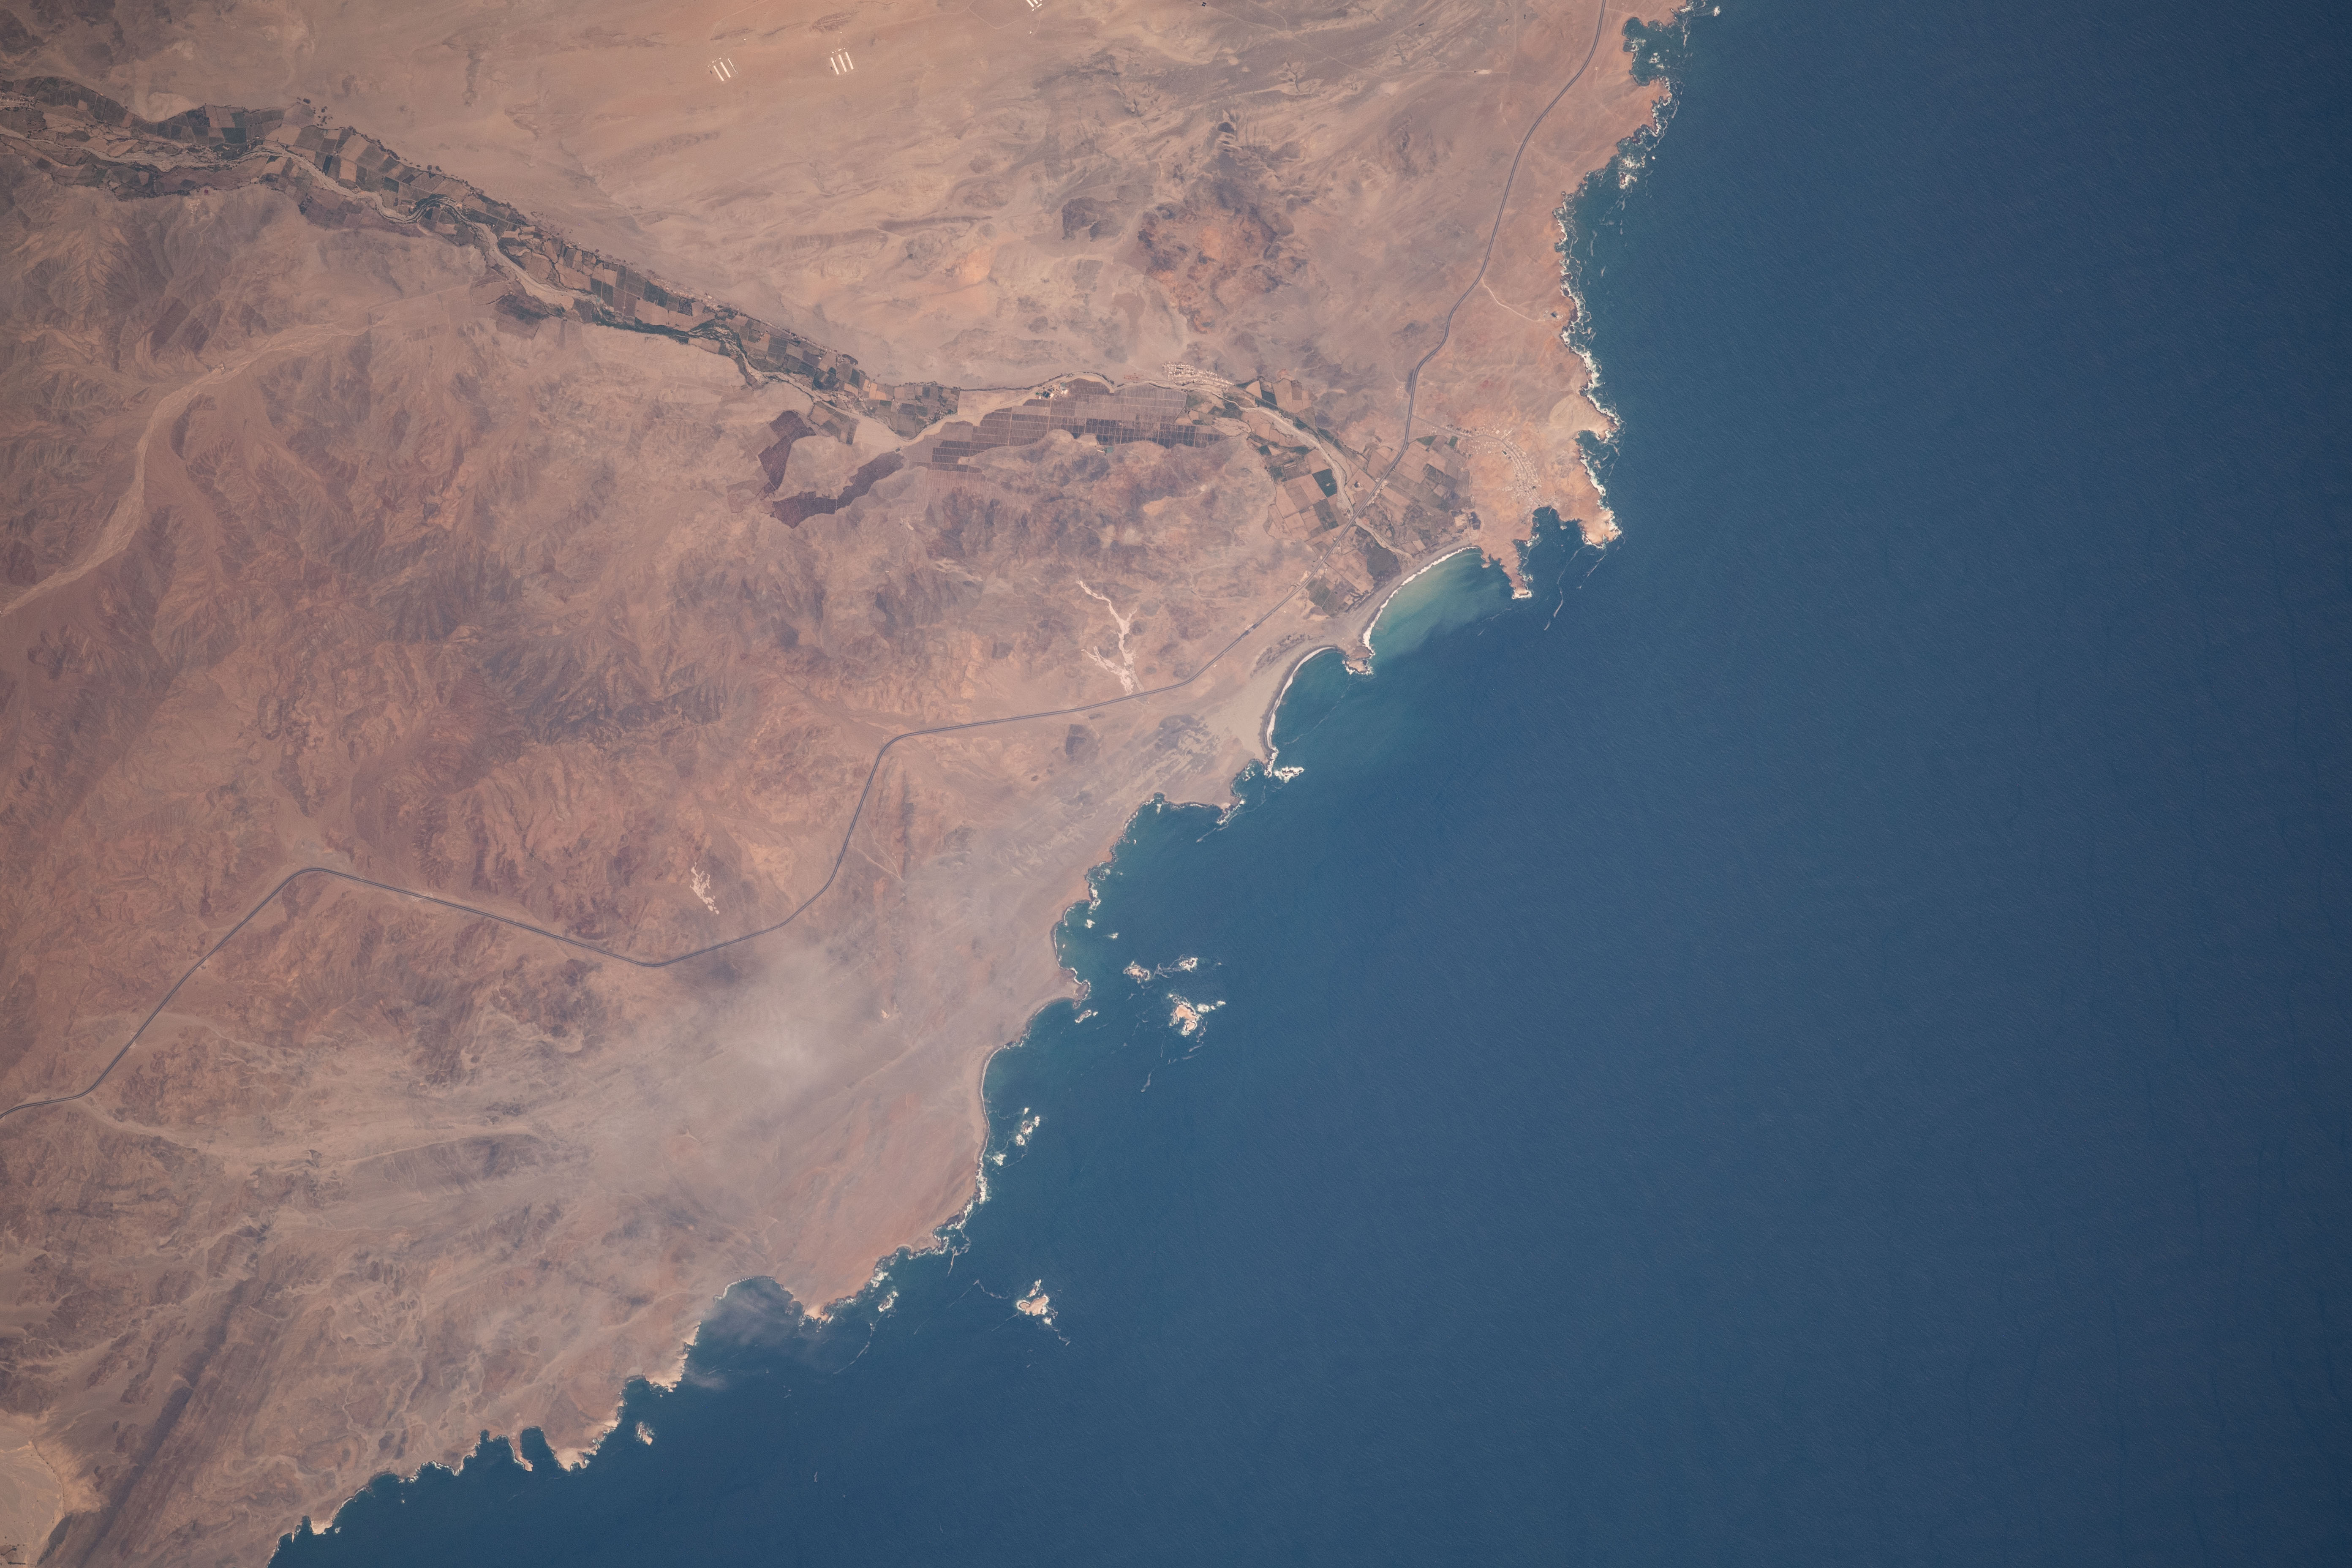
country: PERU
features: COASTLINE
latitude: -9.9
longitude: -78.2
